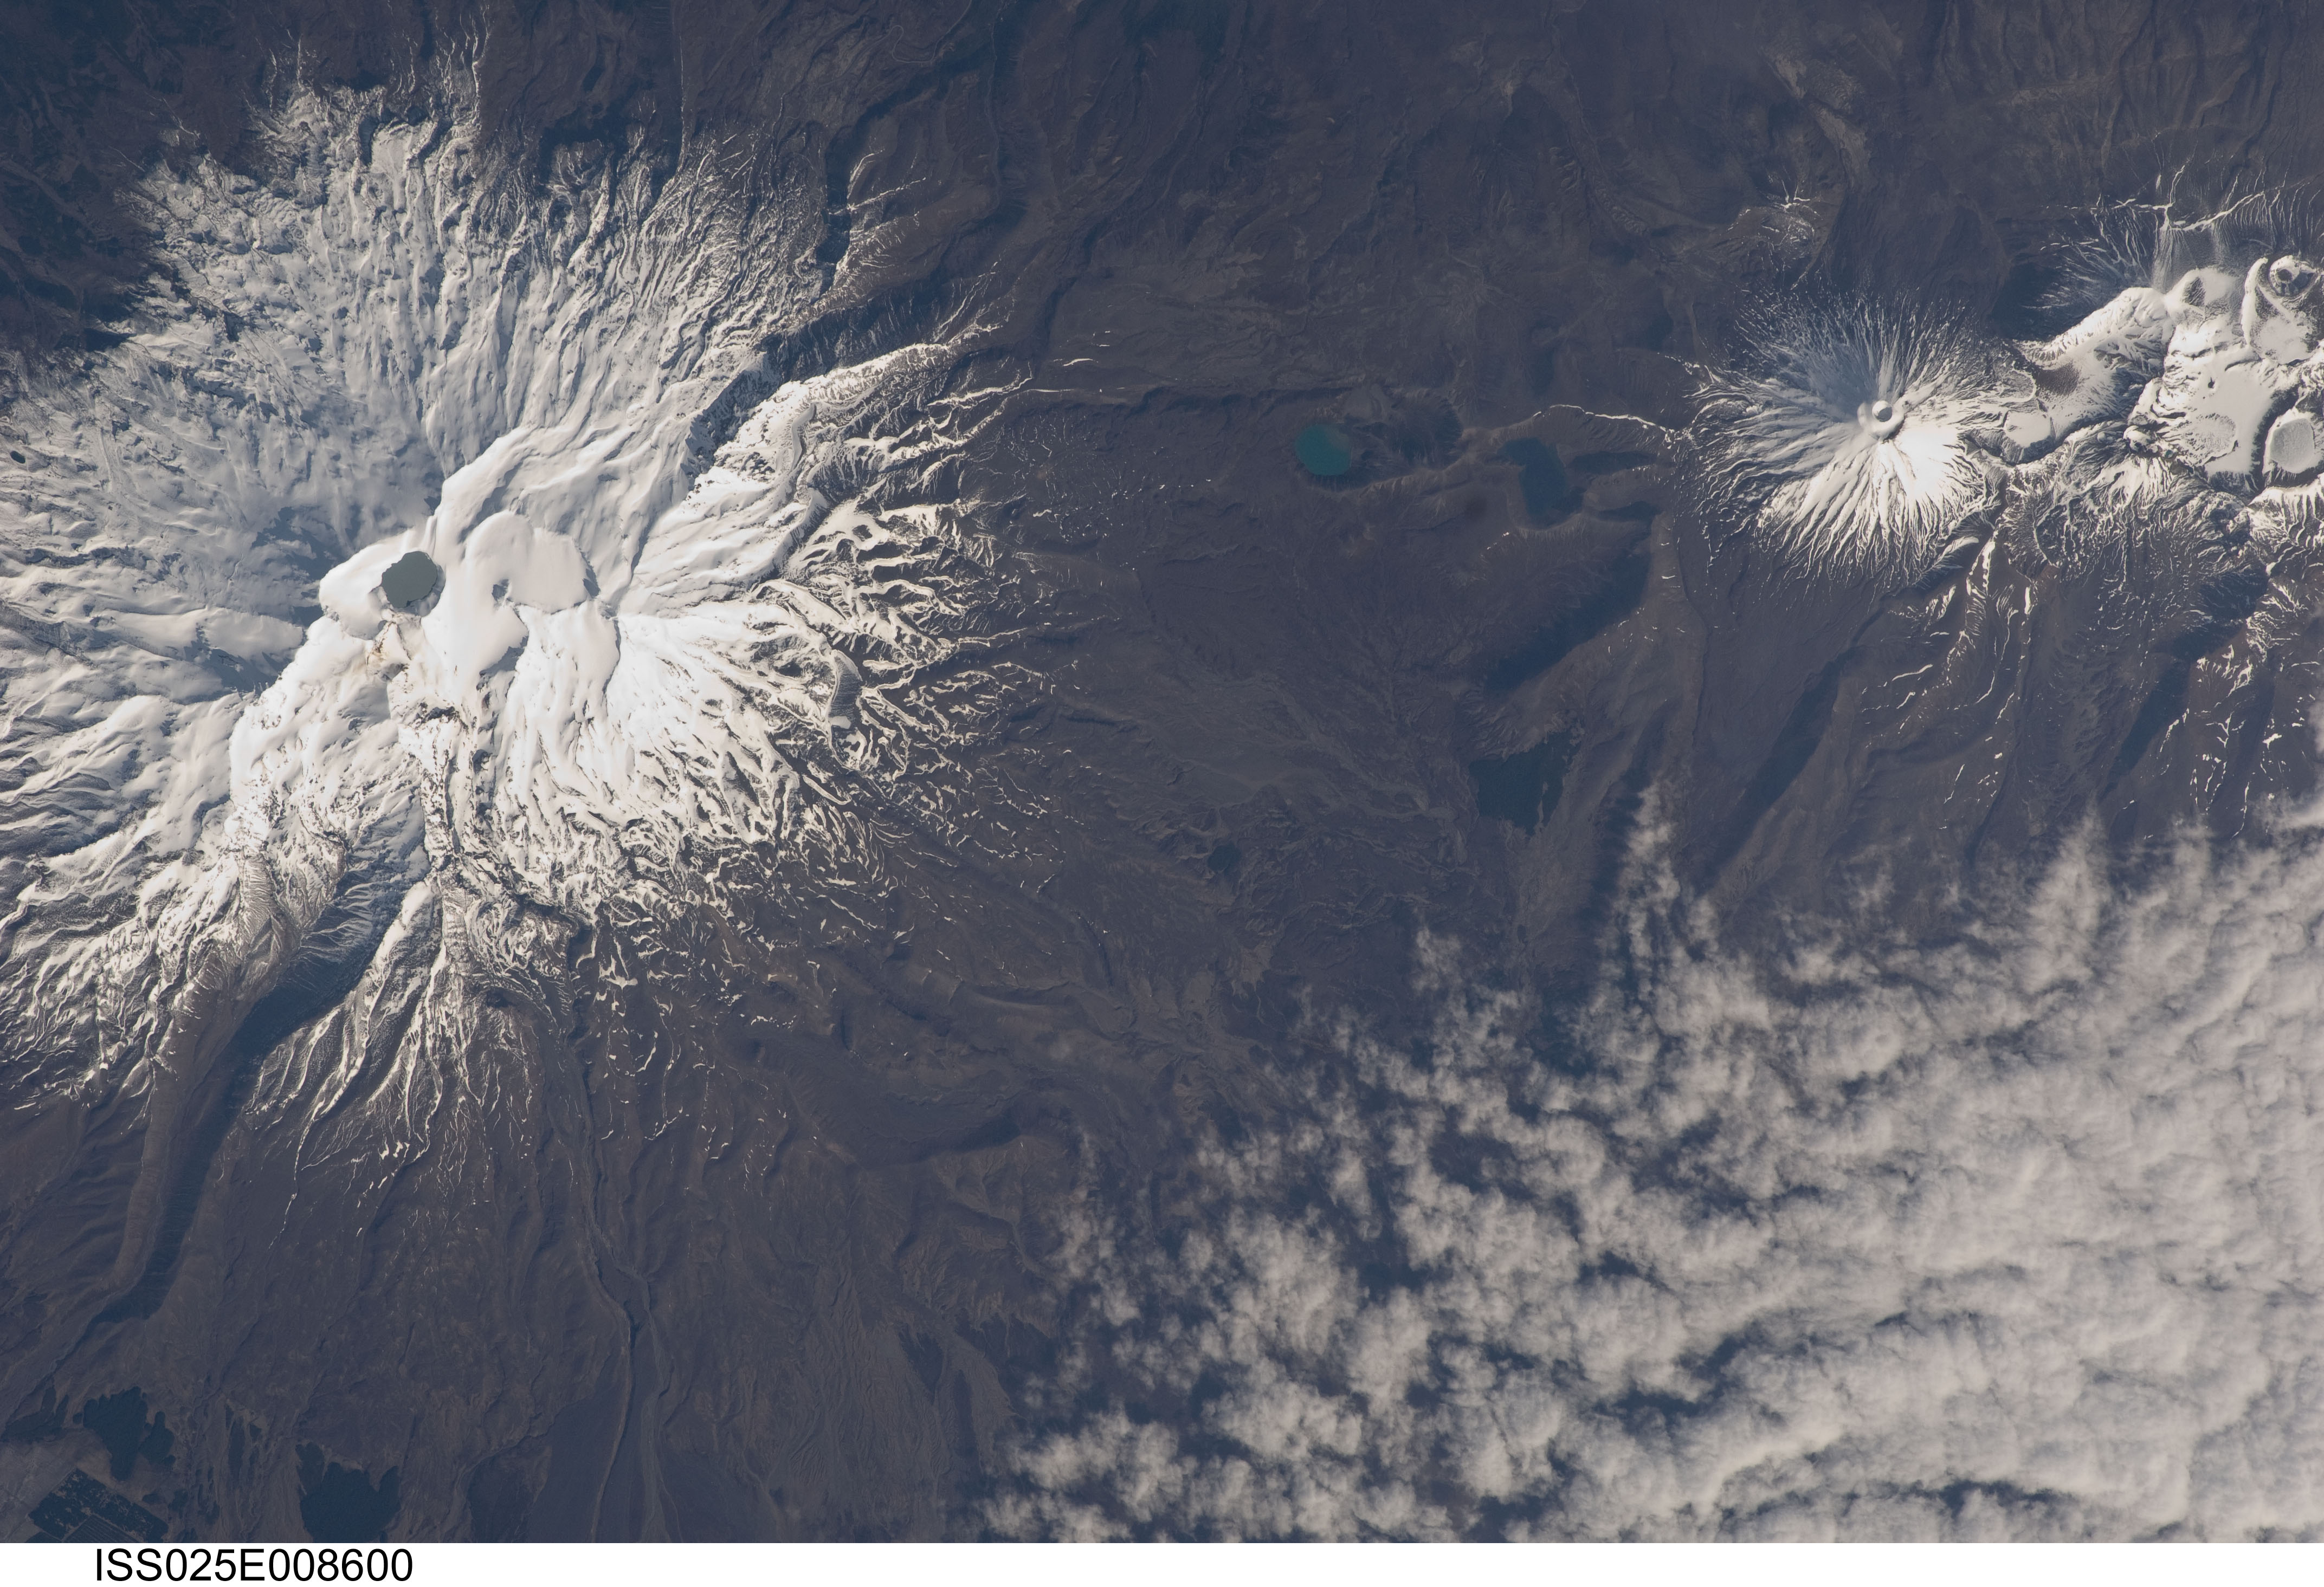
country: NEW ZEALAND-NI
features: MT. RUAPEHU, MT. NGAURUHOE, MT. TONGARIRO
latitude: -39.2
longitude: 175.6
